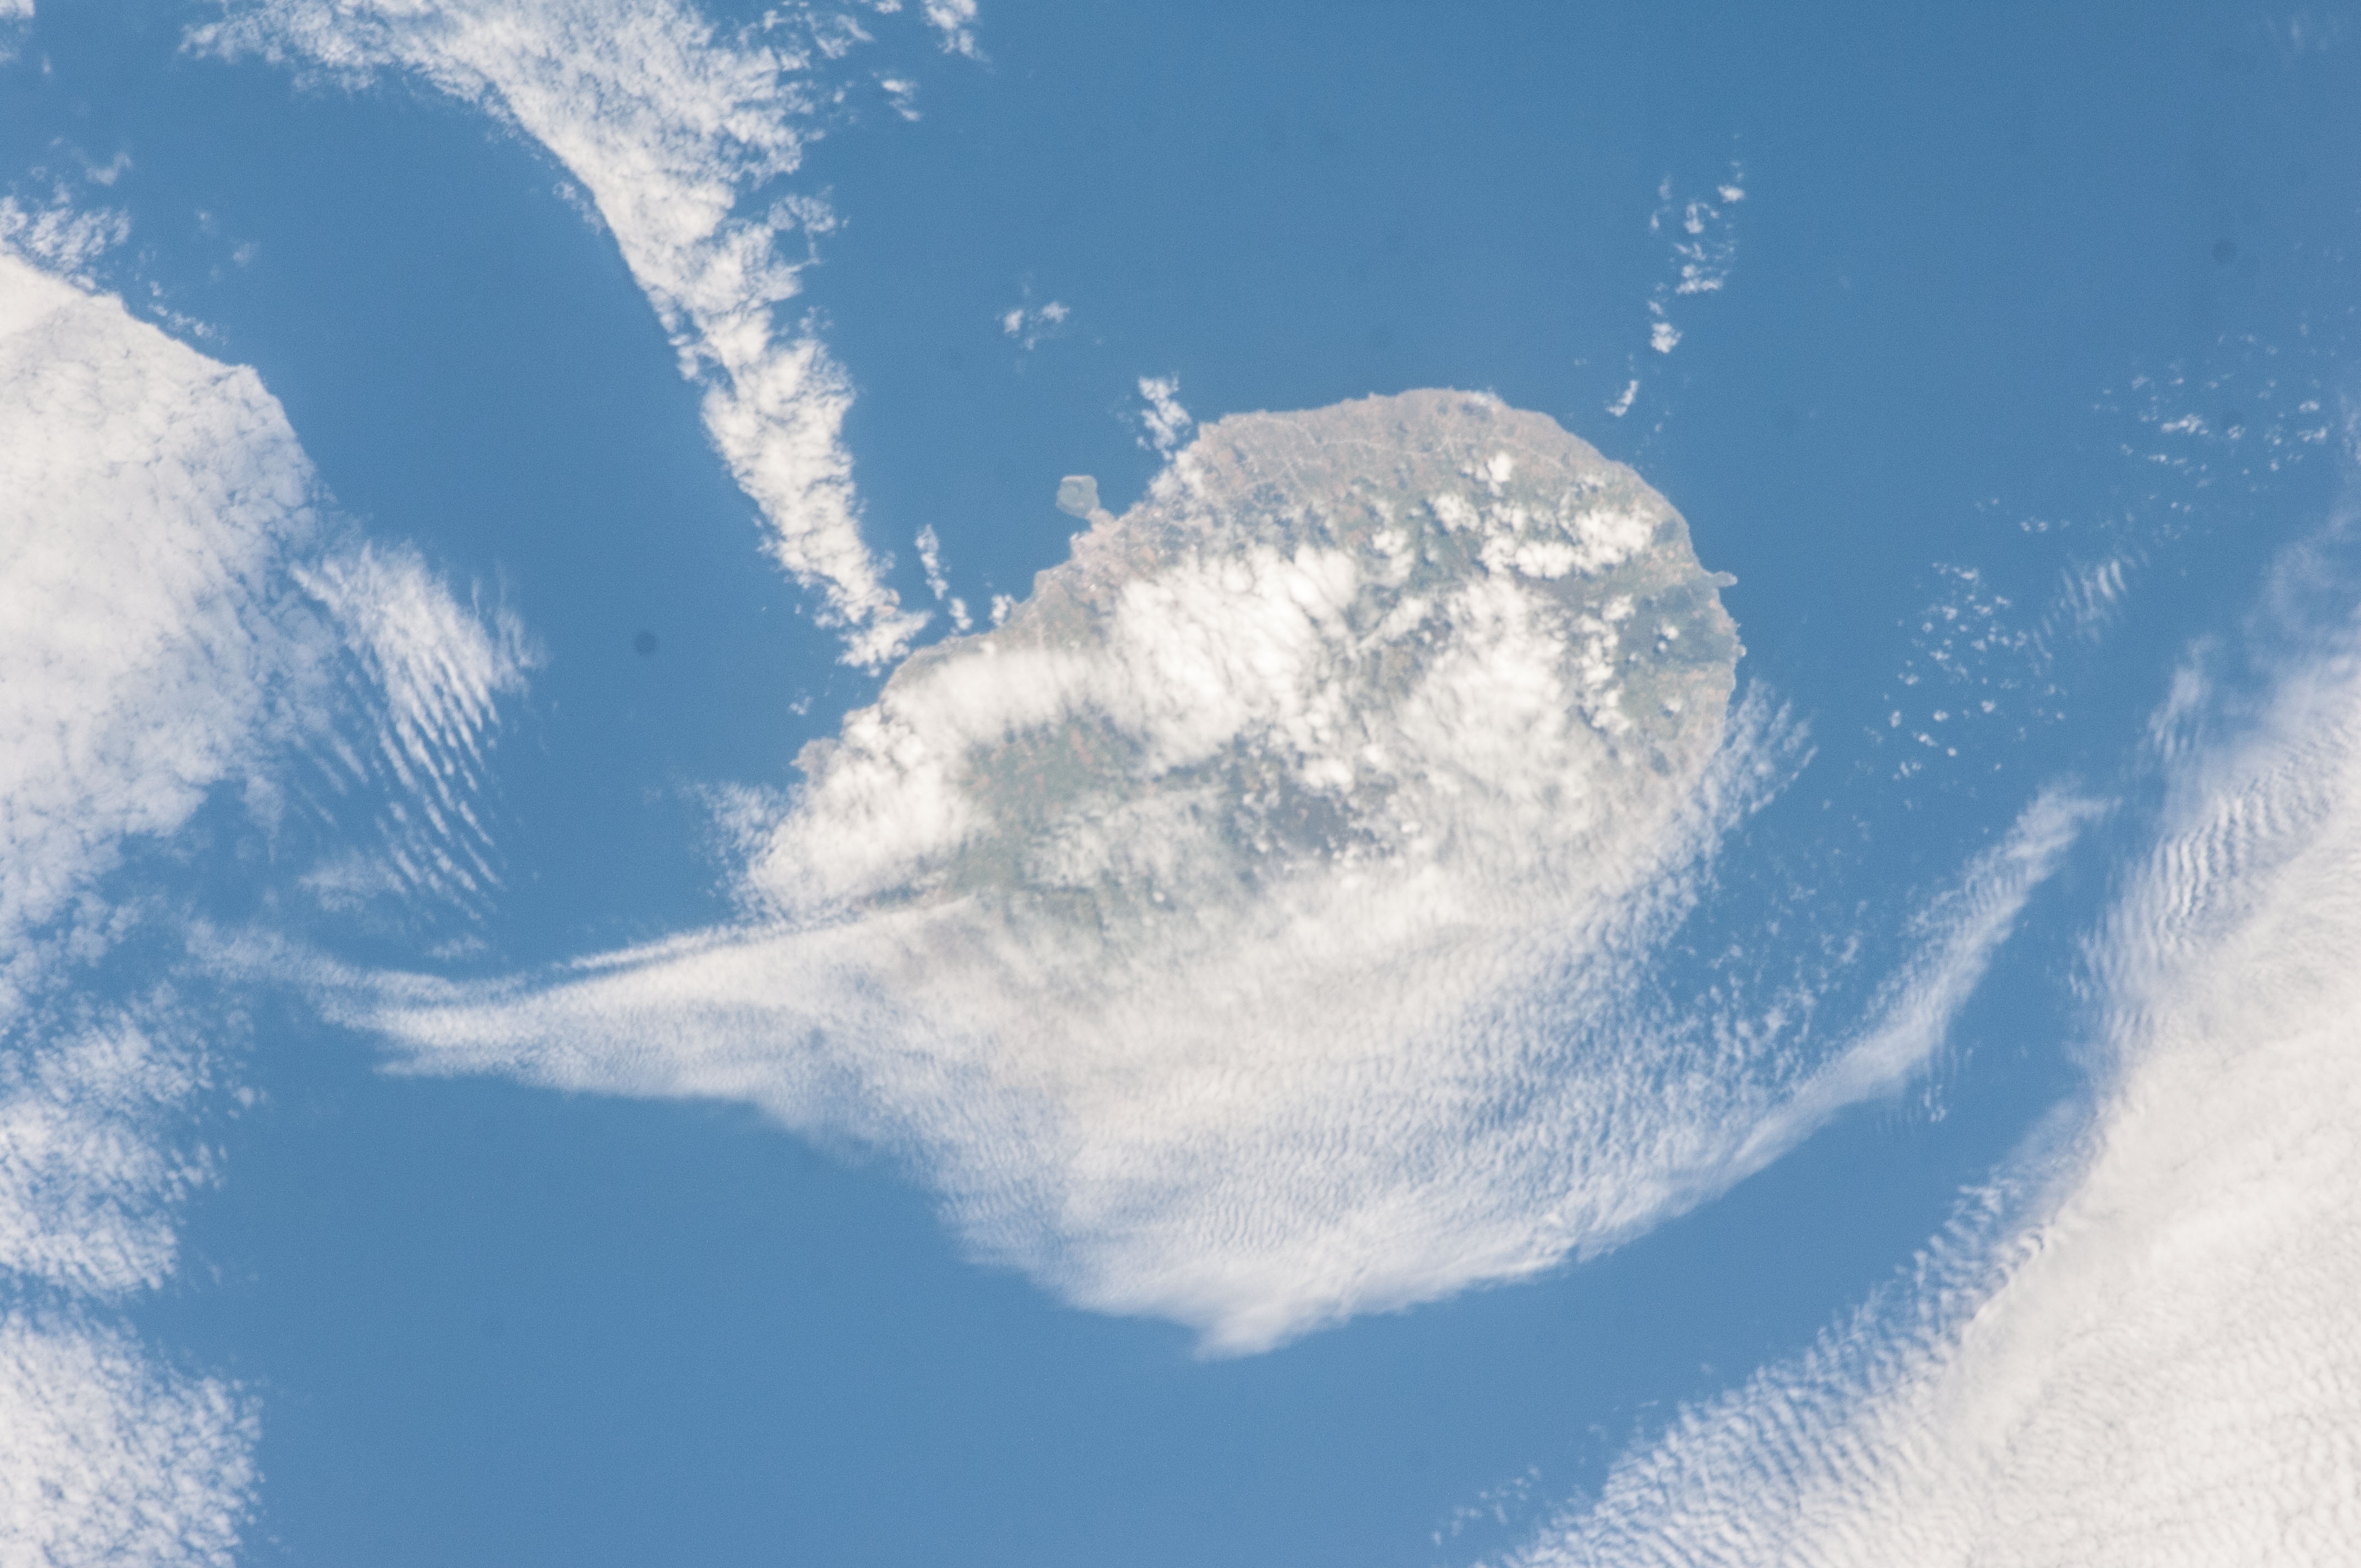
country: AZORES
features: MONTE BRASIL,RESERVA FLORESTAL NATURAL PARCIAL DO...,SANTA BARBARA,TERCEIRA ISLAND,AZORES,ANGRA DO HEROISMO
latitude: 38.7
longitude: -27.2
